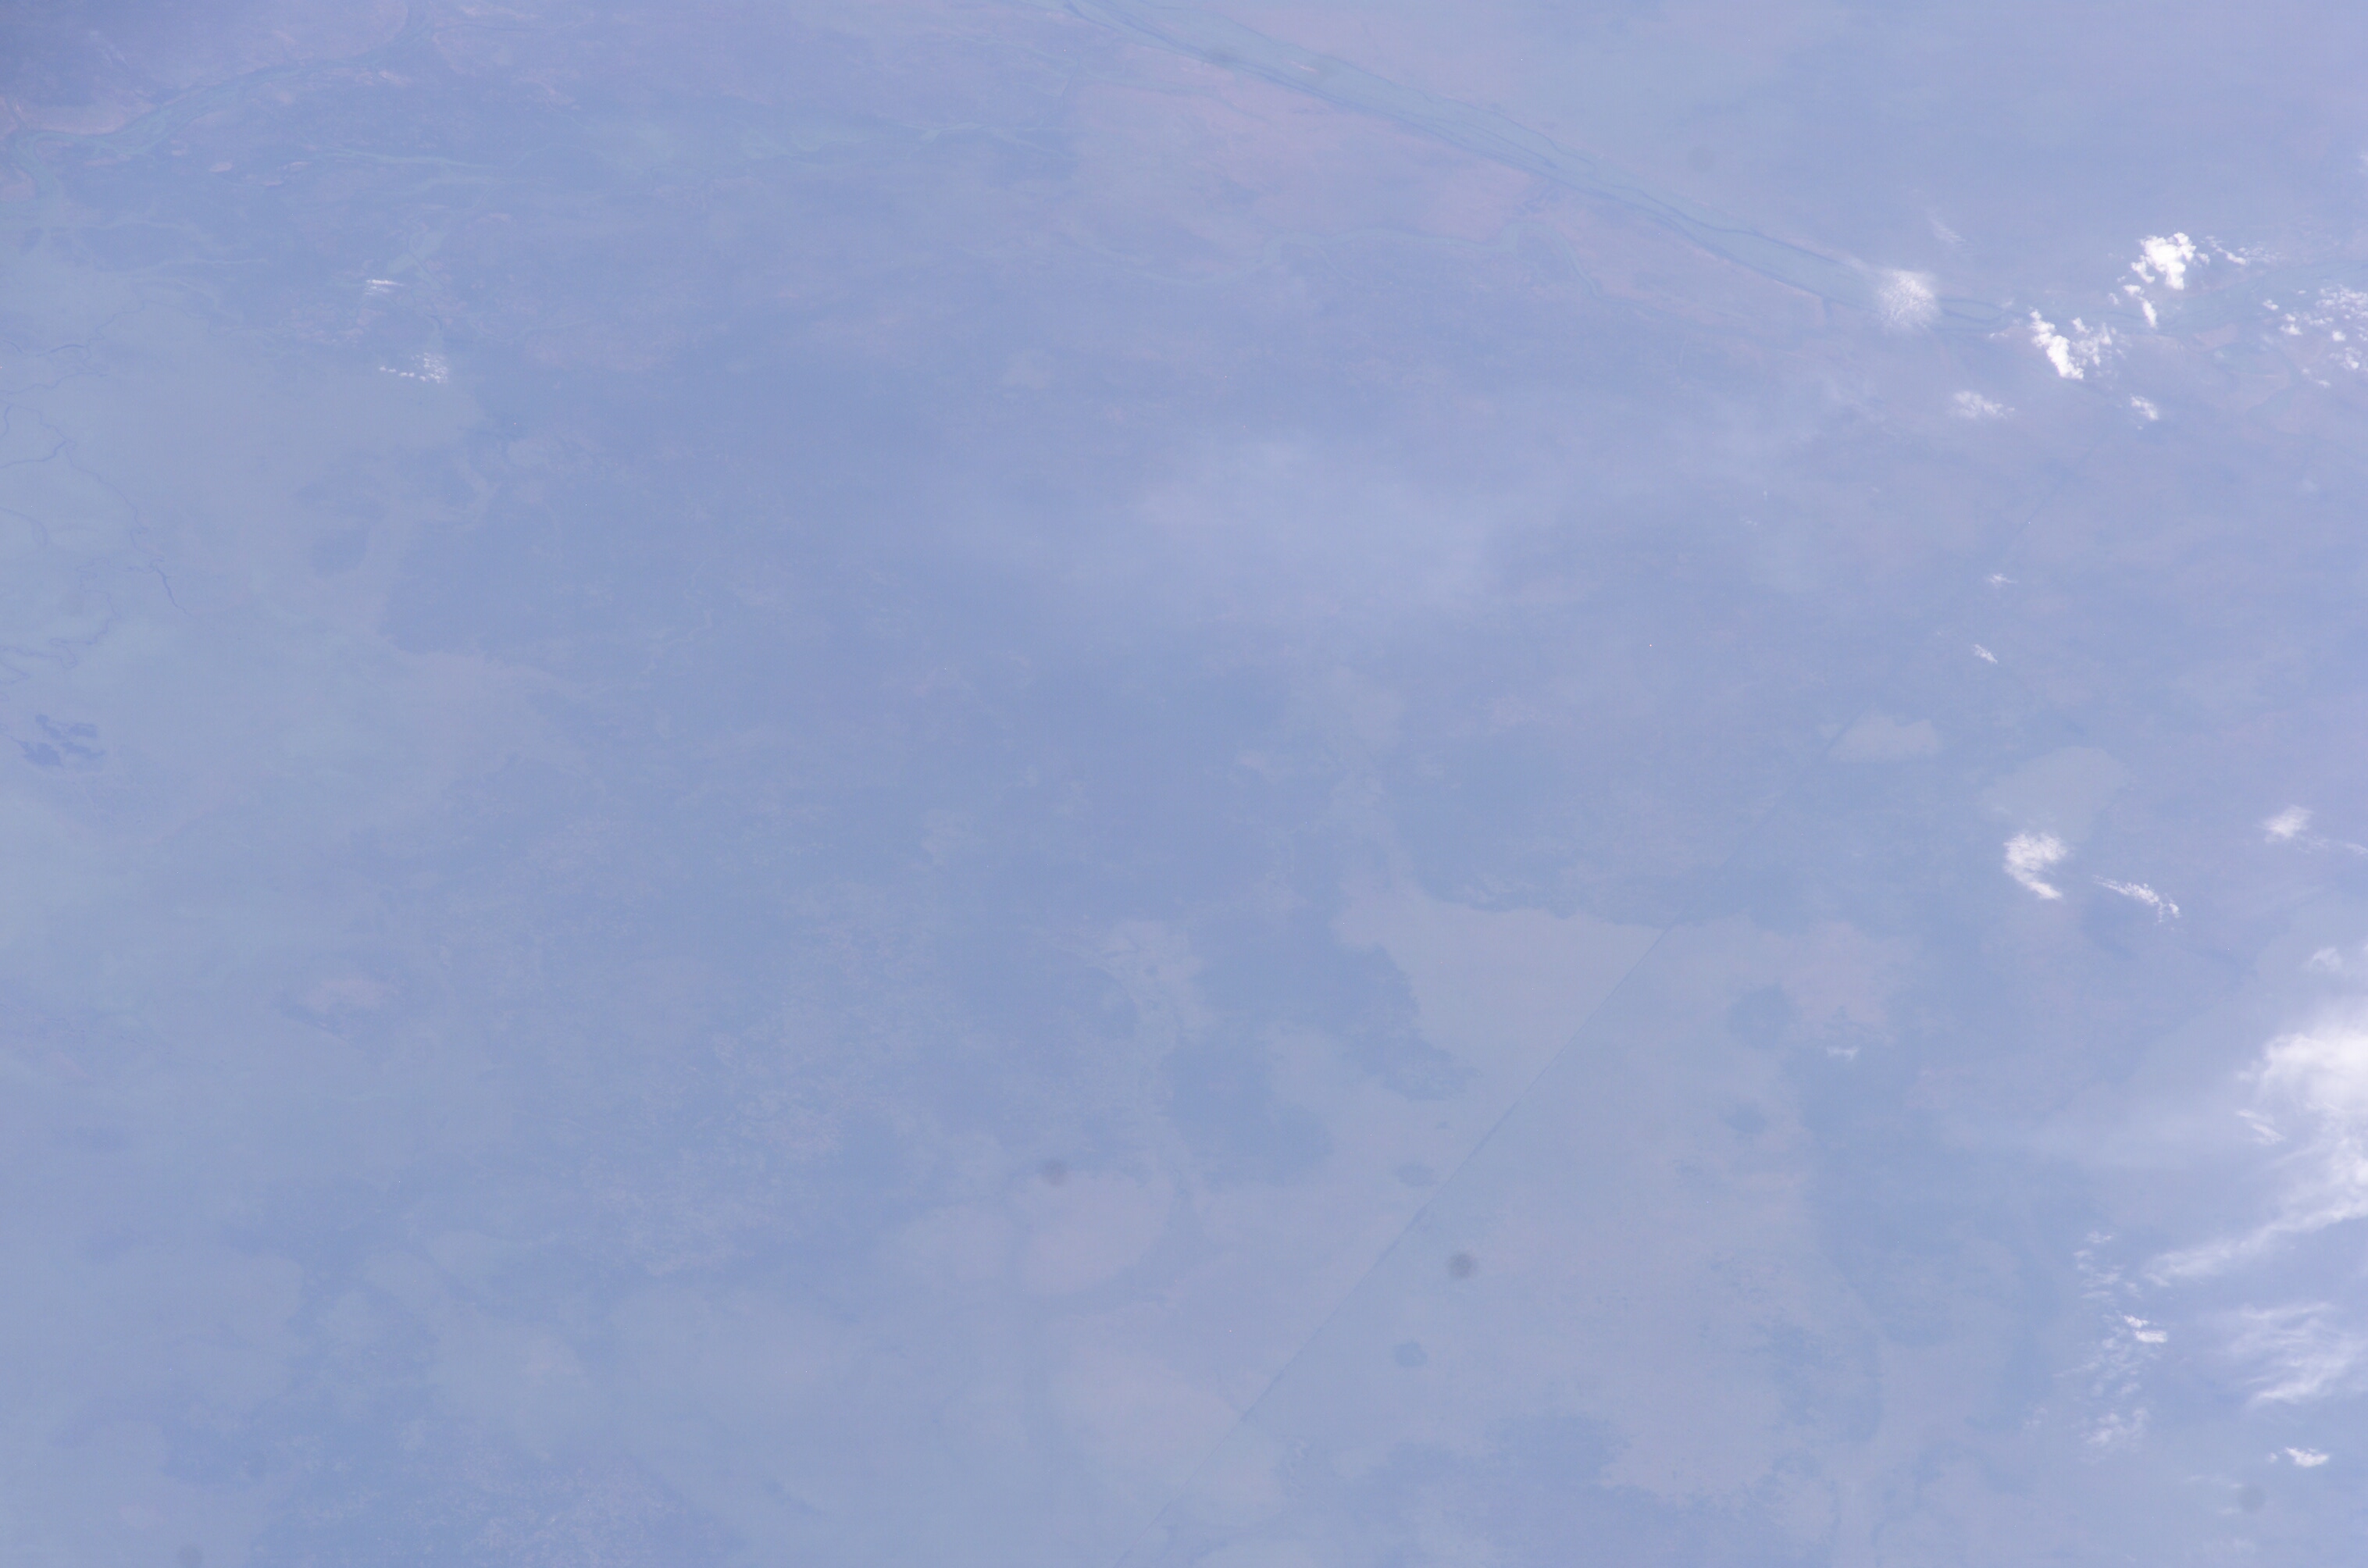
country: SUDAN
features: WHITE NILE, SUDD, JONGLEI CANAL
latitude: 9.0
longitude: 31.5
